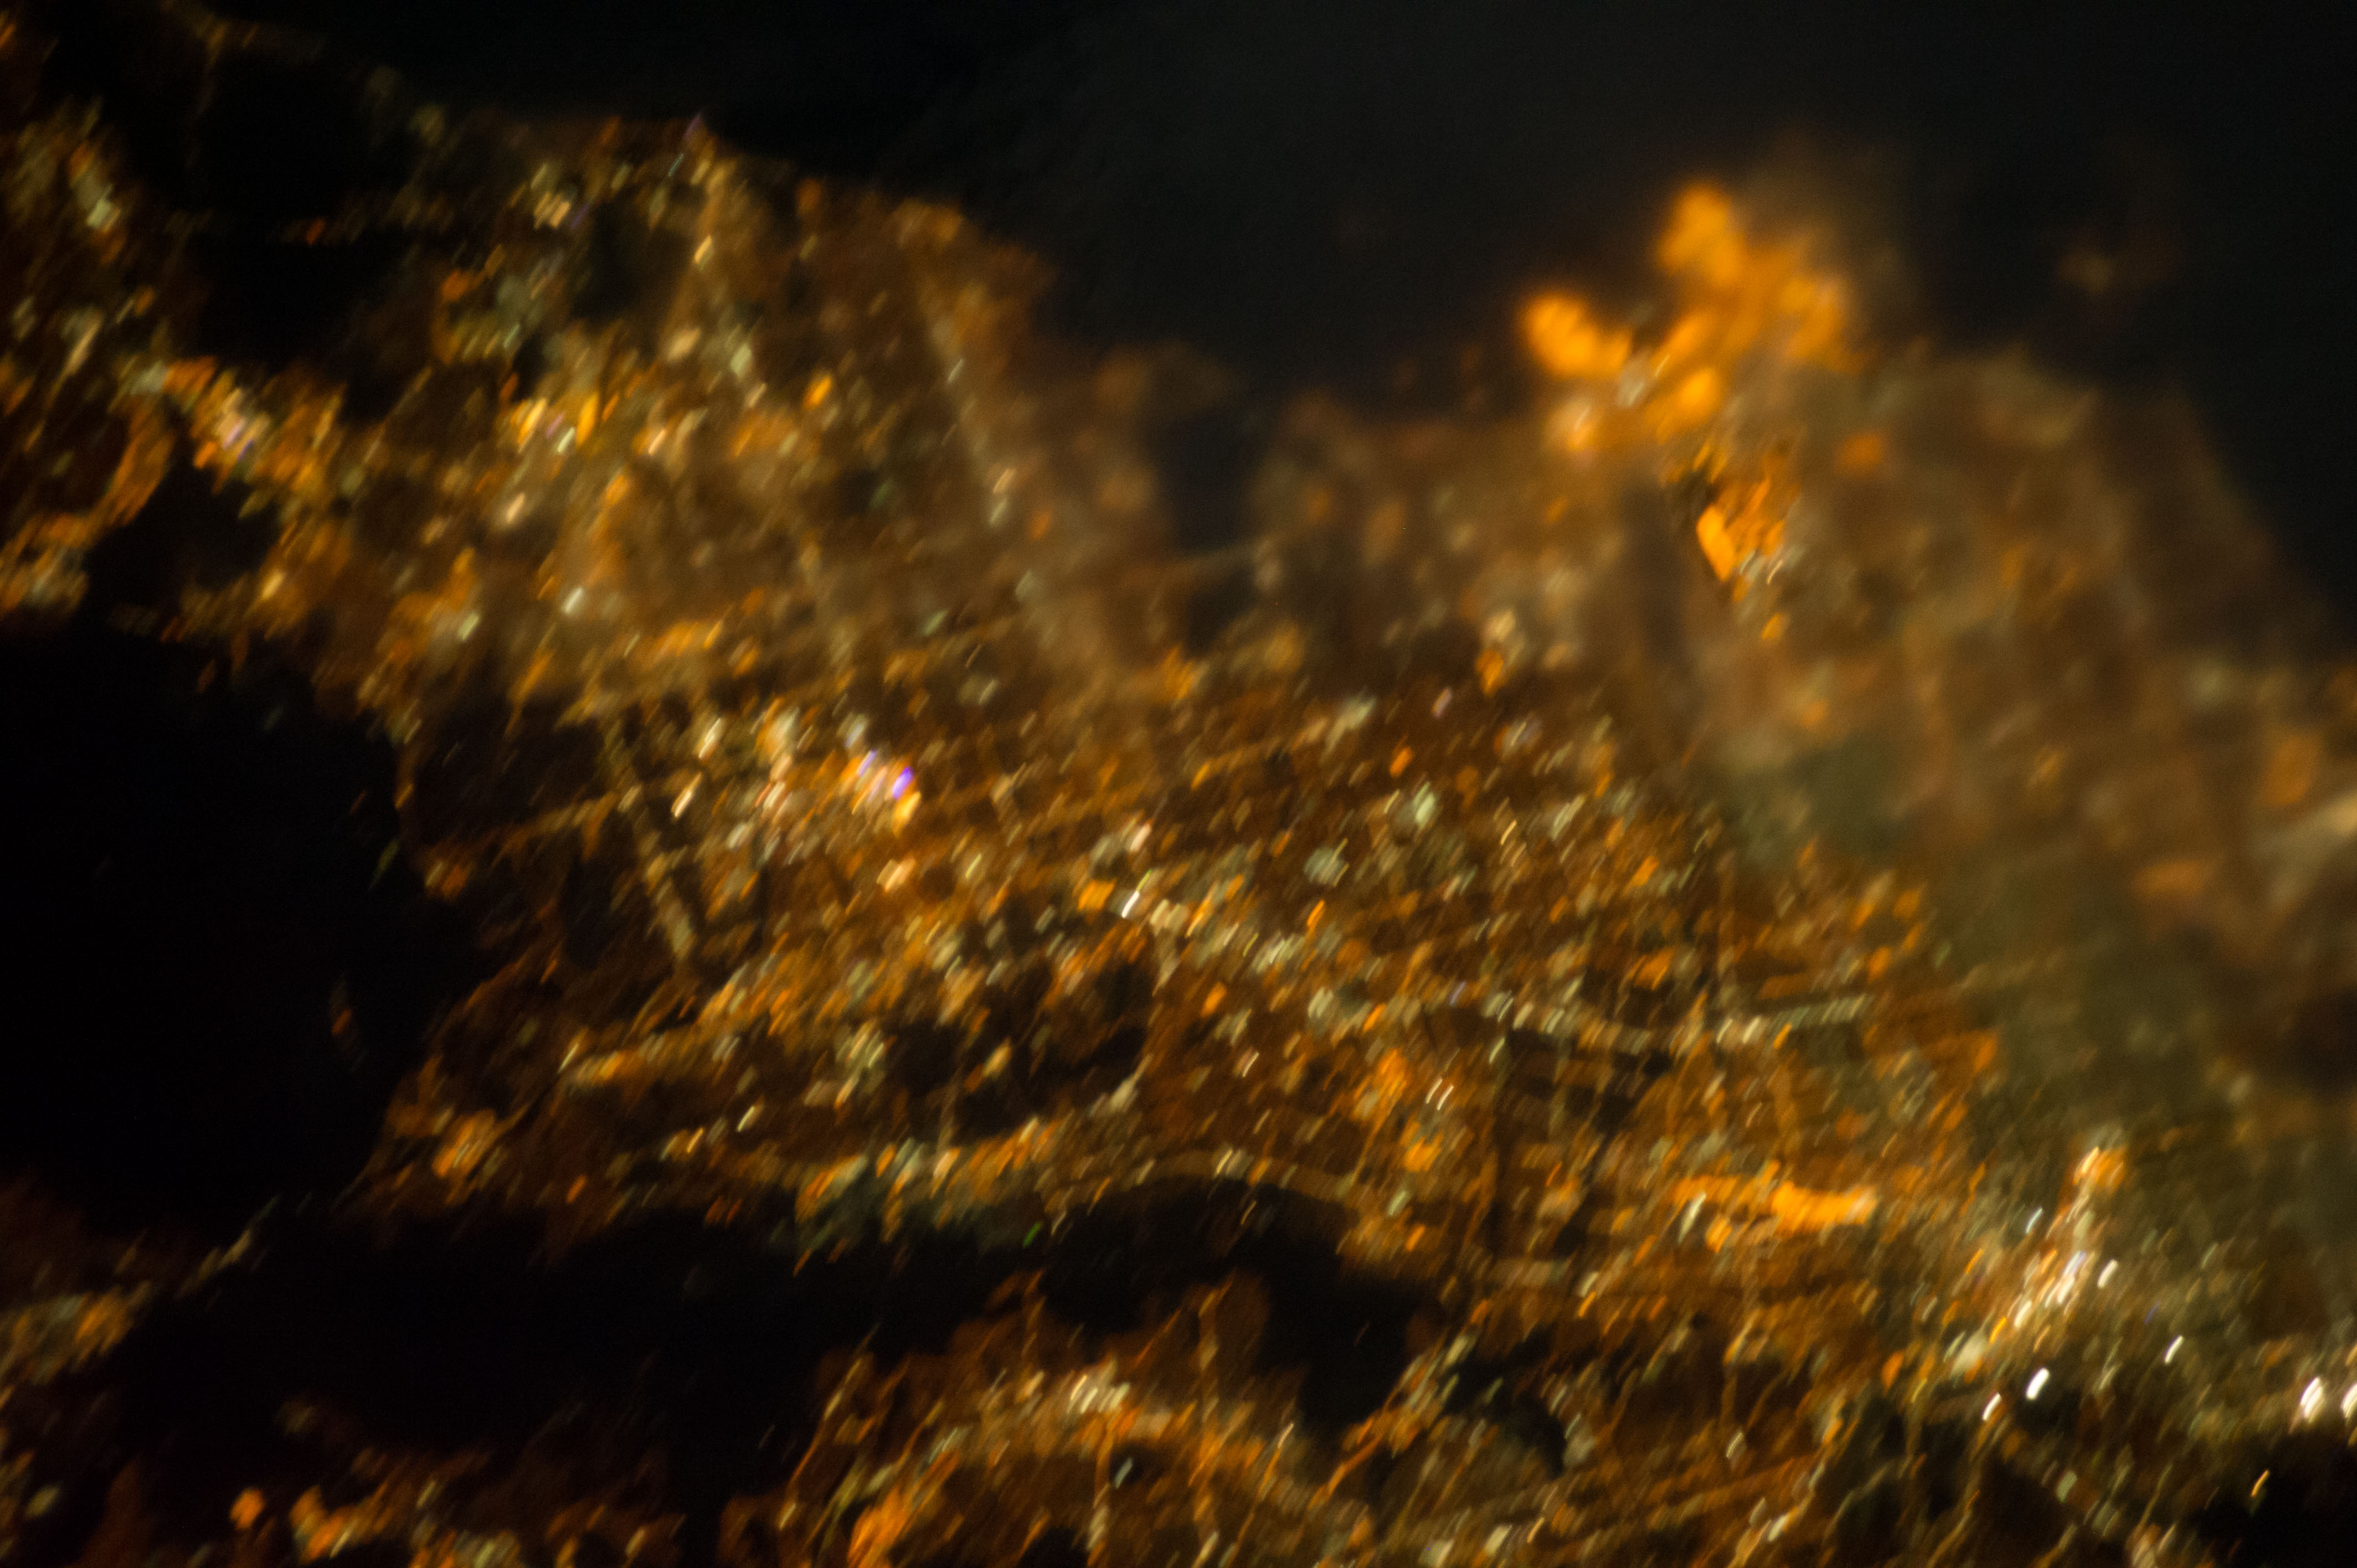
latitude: 33.9
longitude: -118.0
